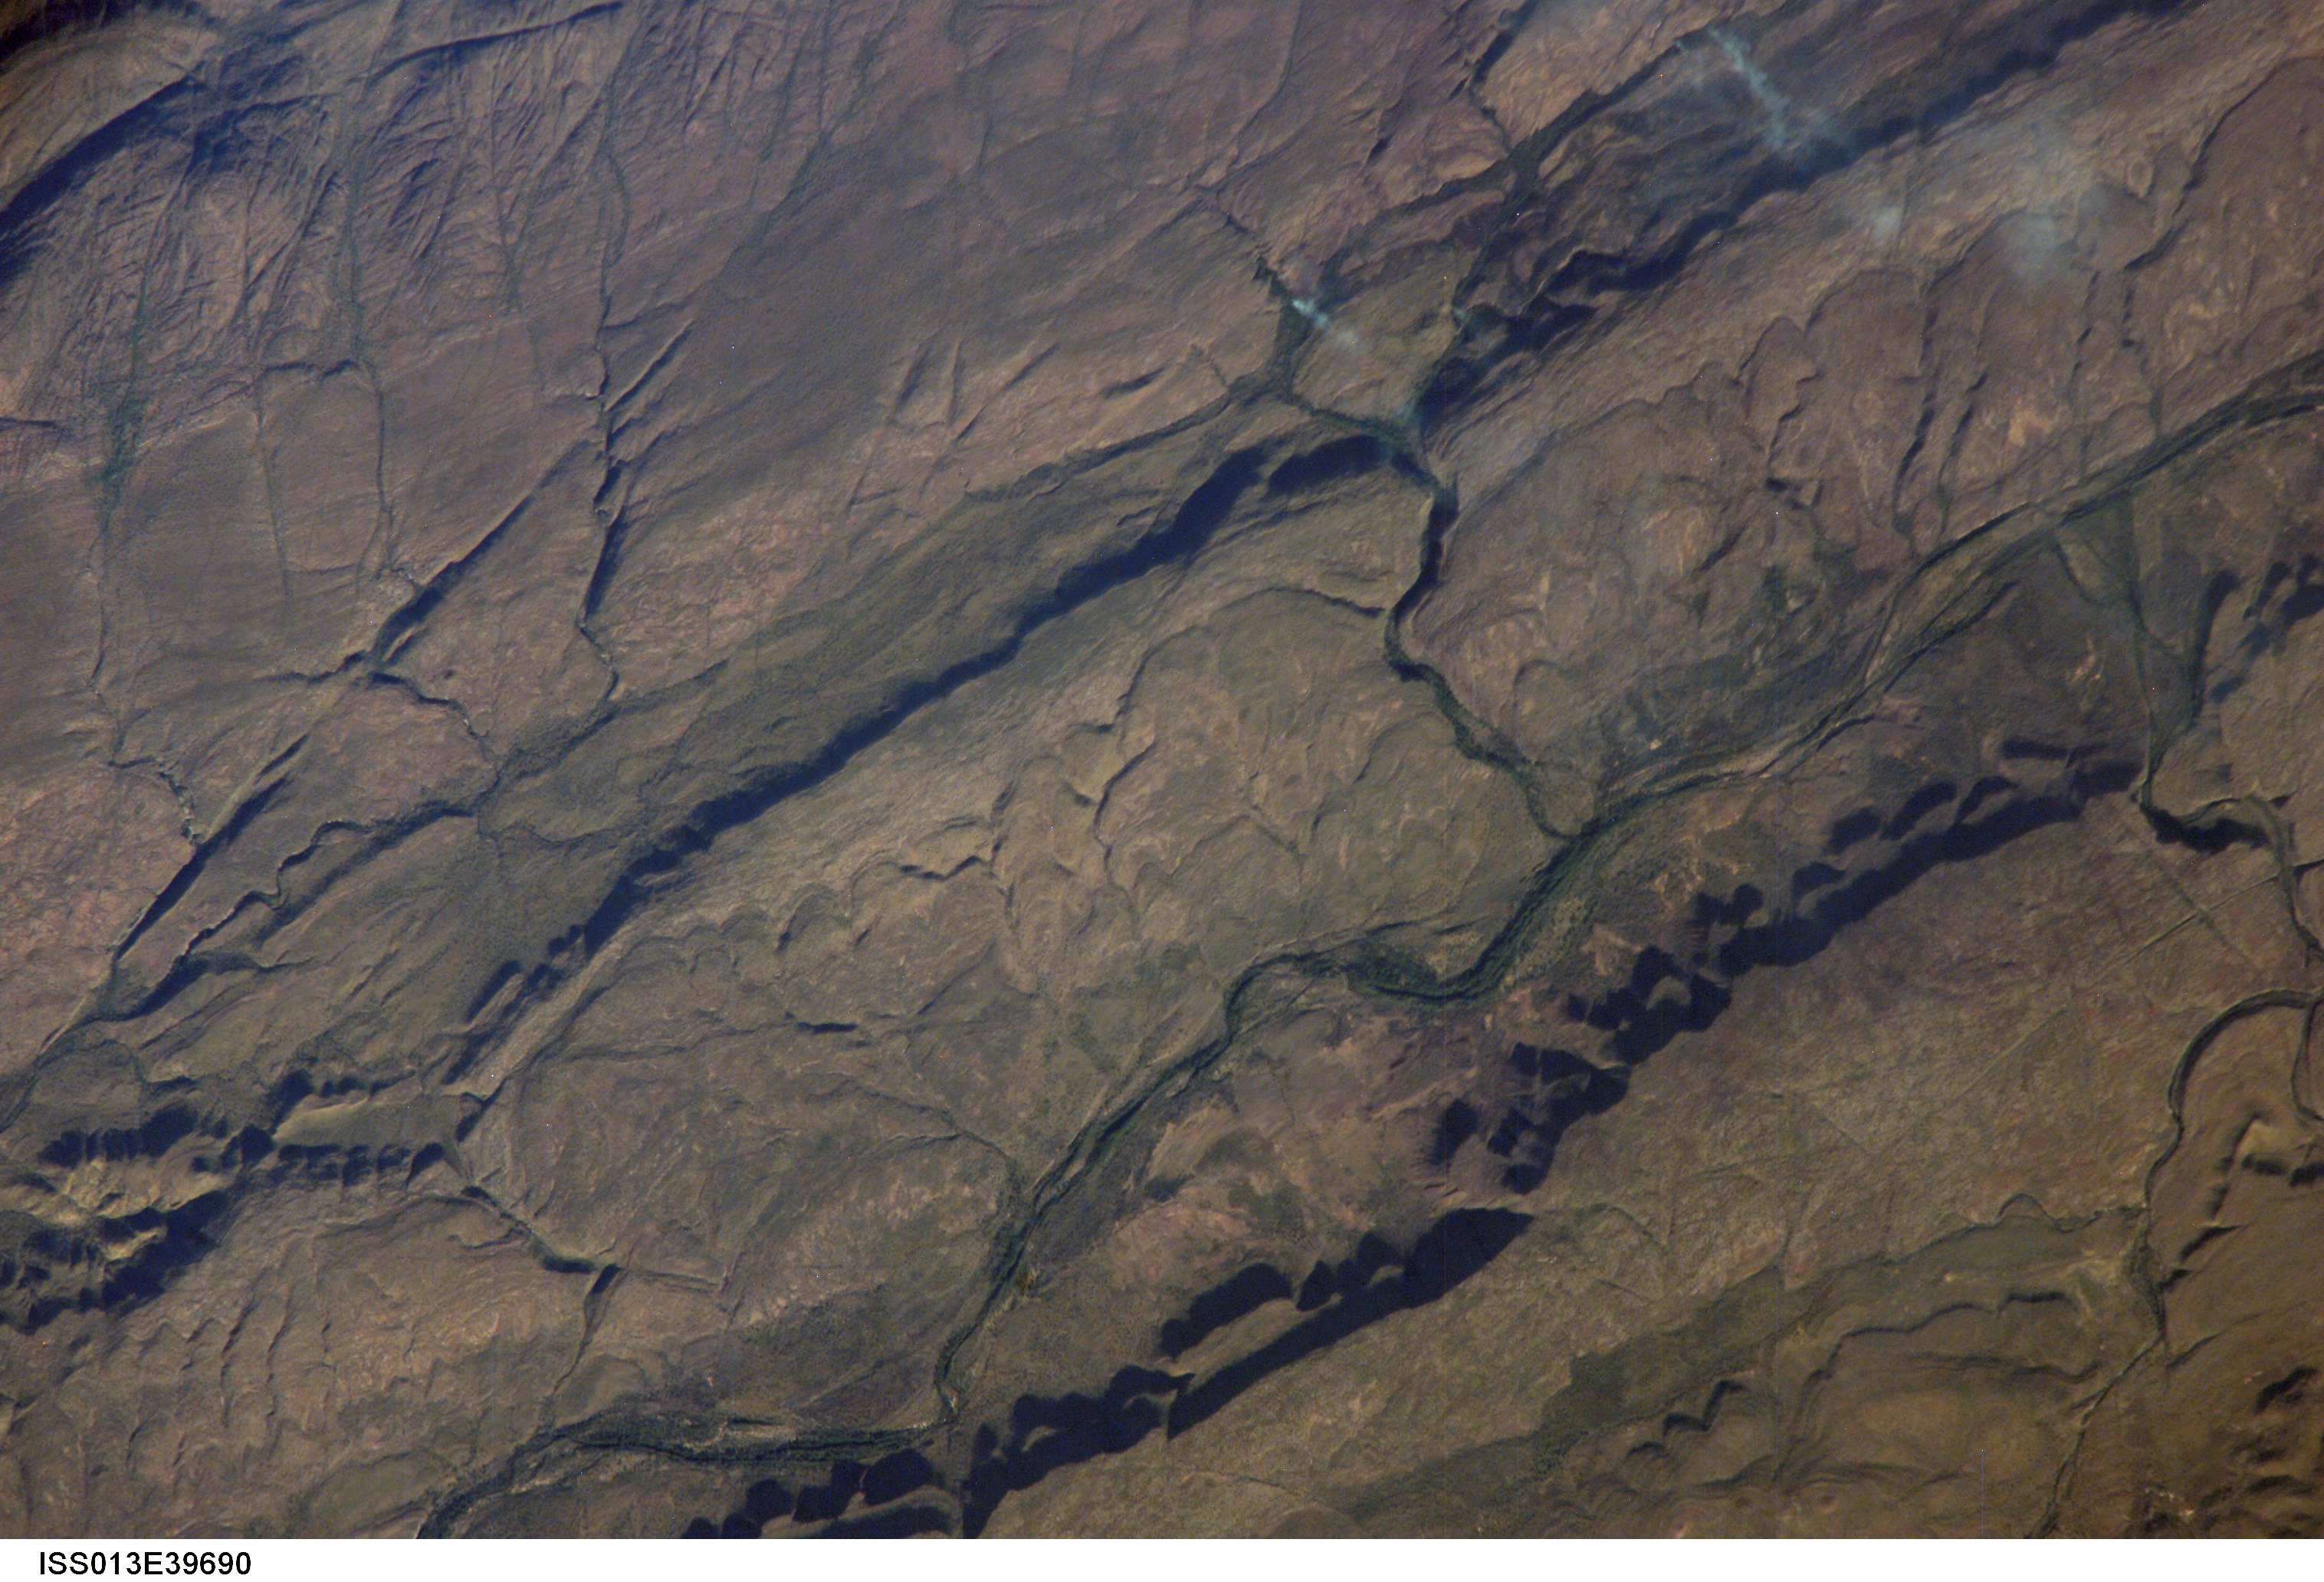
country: AUSTRALIA-WA
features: KIMBERLEY PLAT., SMOKE PLUMES
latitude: -16.8
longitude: 127.6
